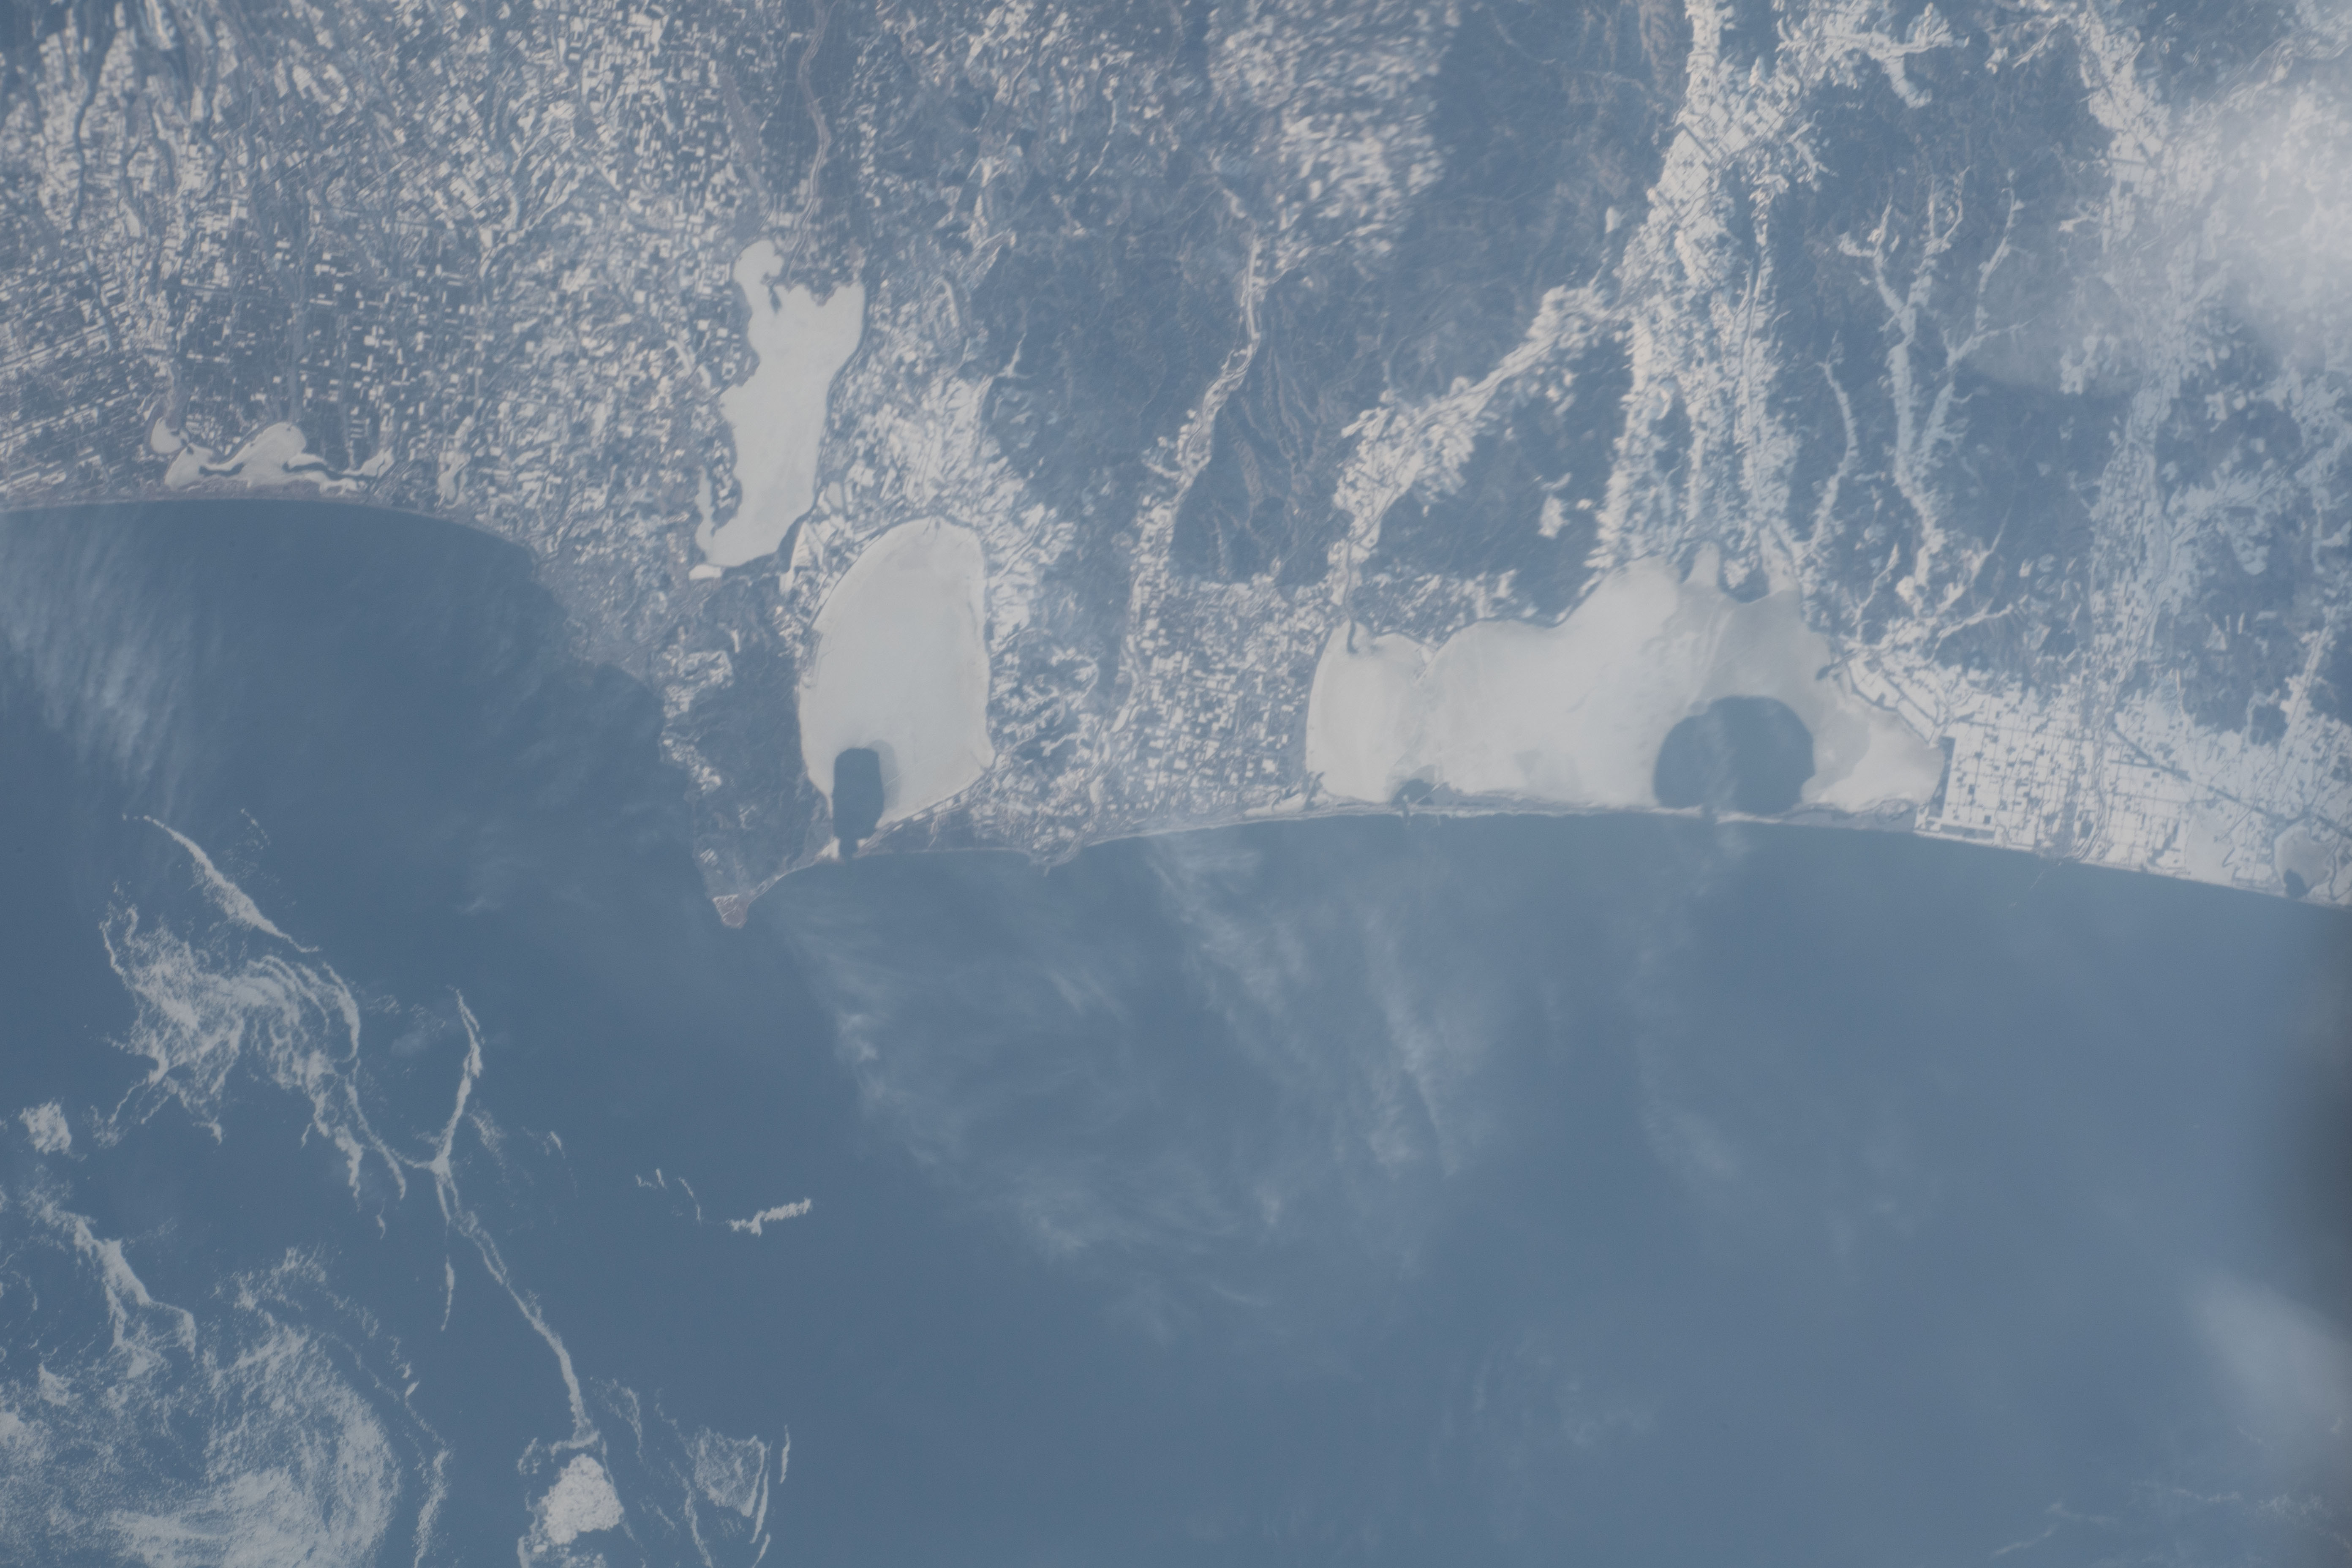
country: RUSSIAN FEDERATION
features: LAKE SOROMA, LAKE NOTORO, LAKE ABASHIRI
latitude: 44.0
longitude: 145.5
